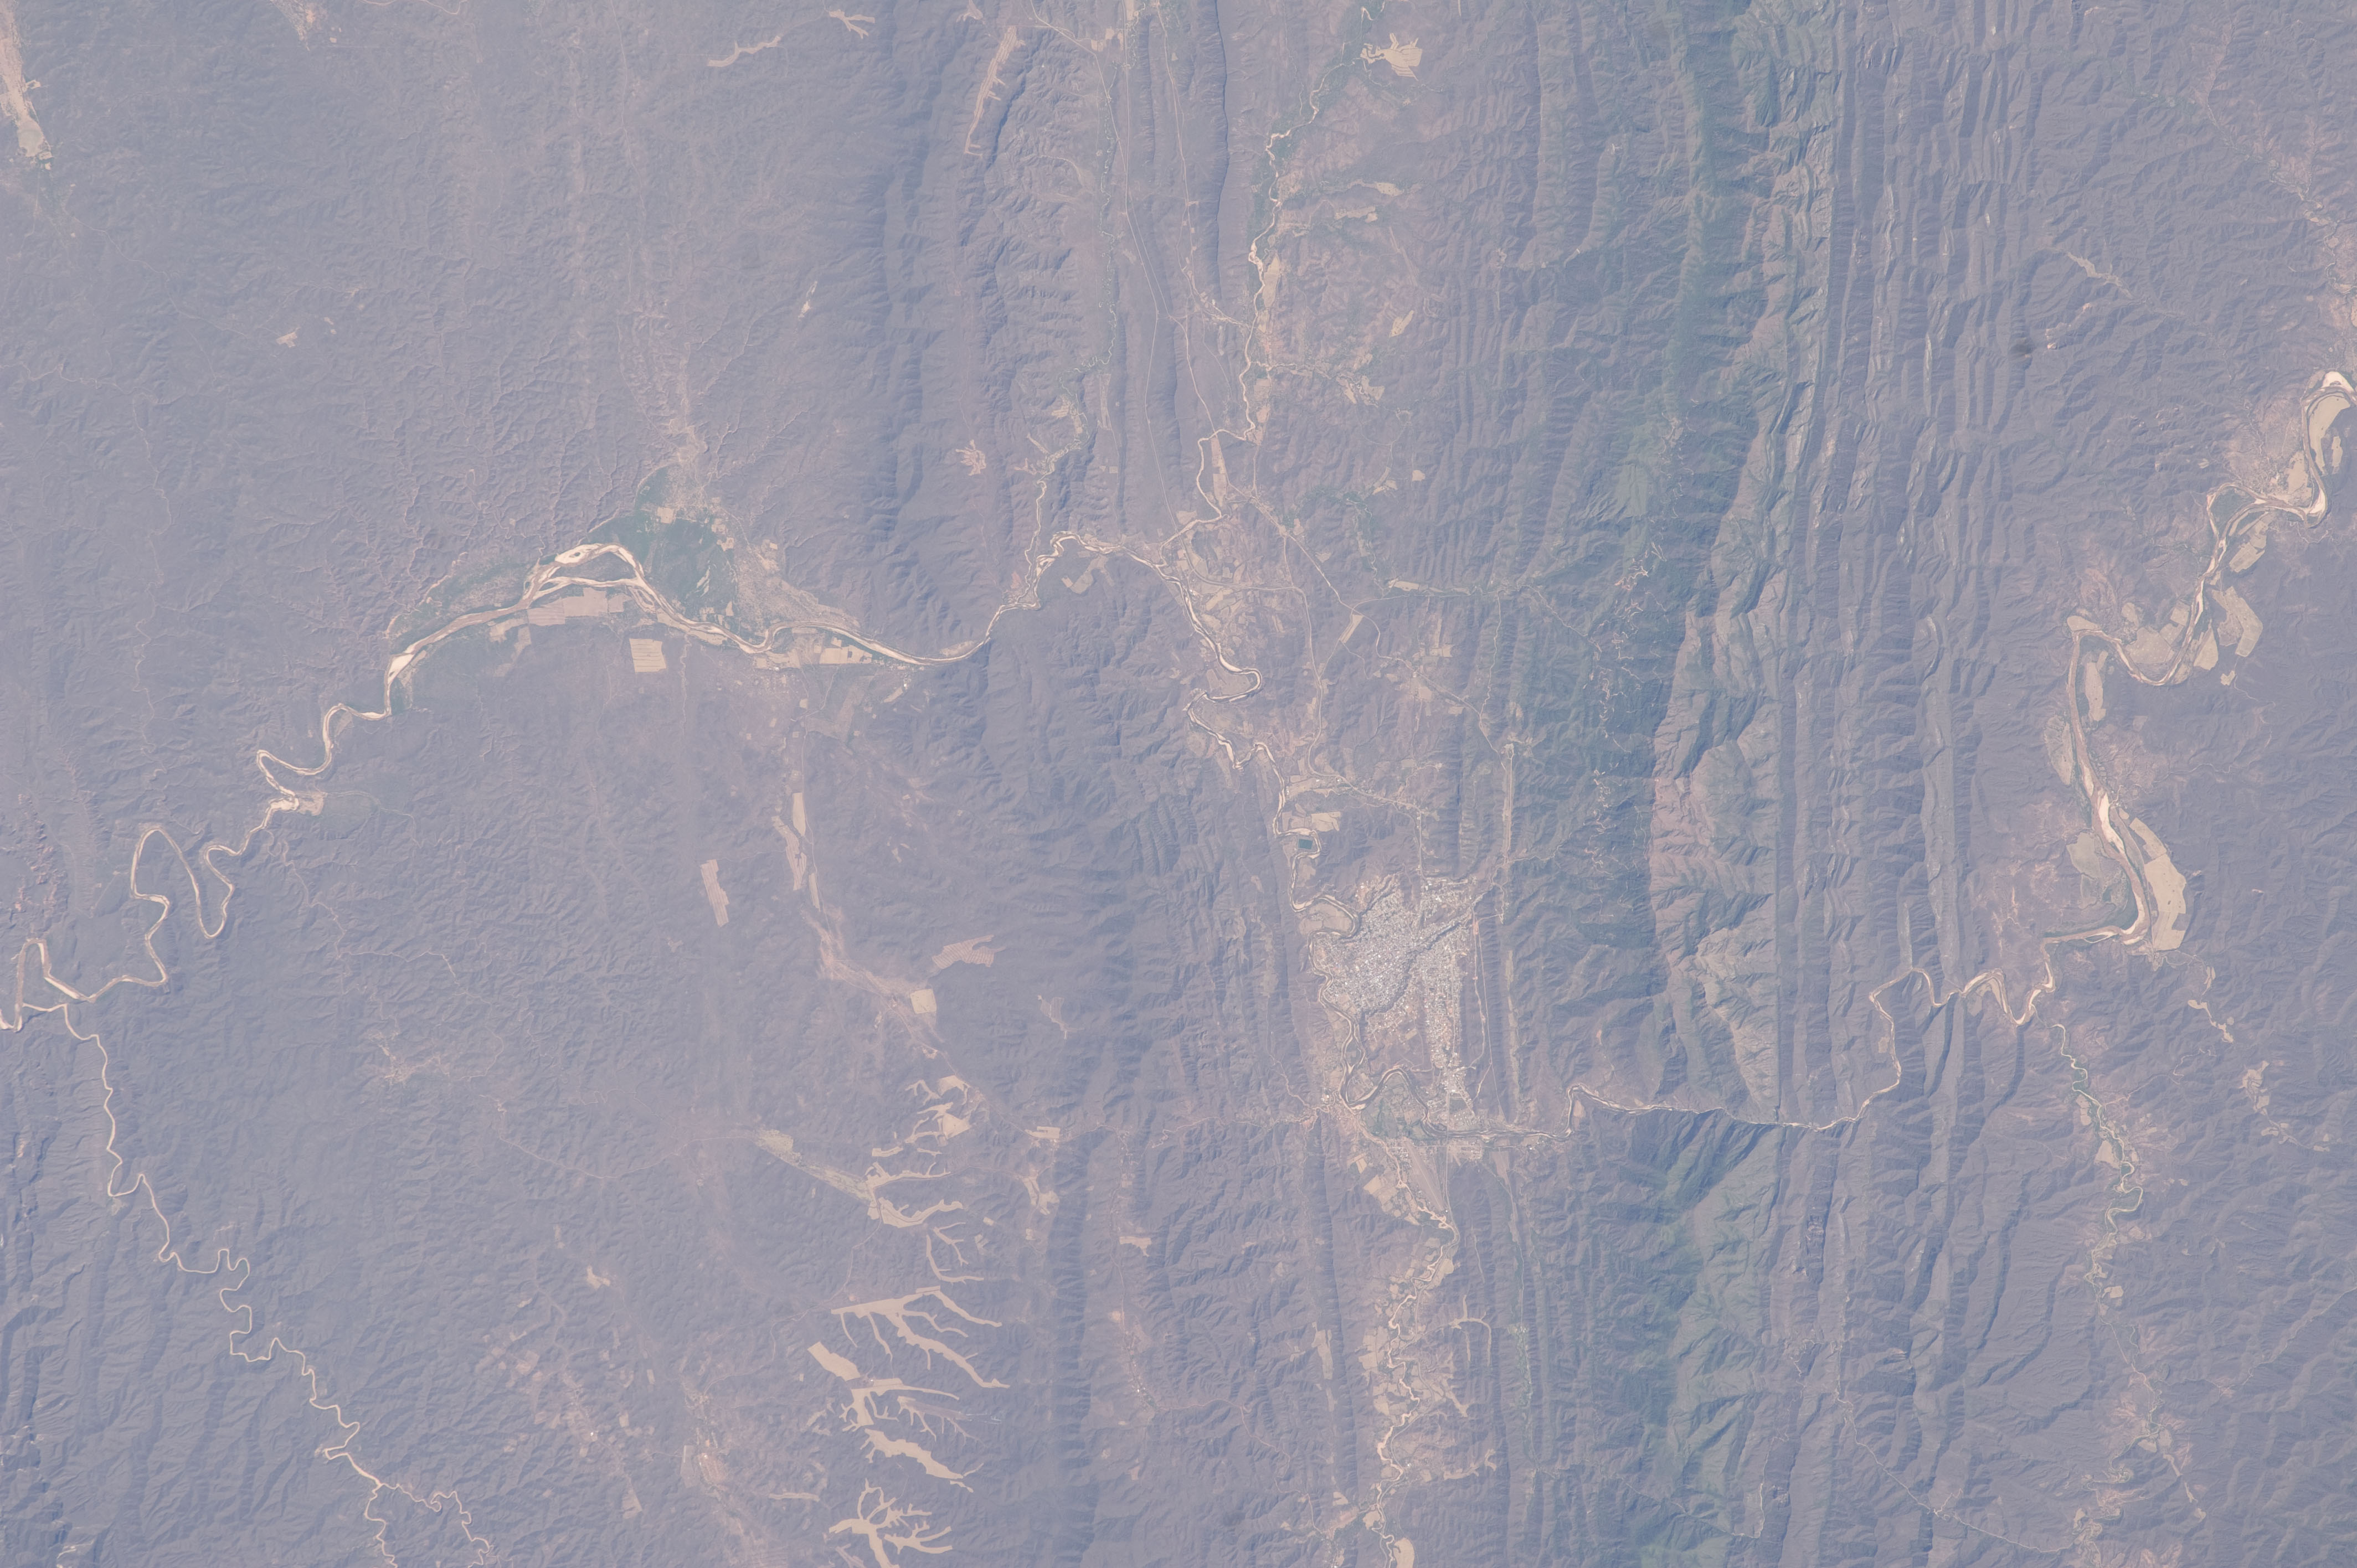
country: BOLIVIA
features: PARAPETI R., ANDES RANGES, MONTEAGUDO
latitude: -20.1
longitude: -63.5
